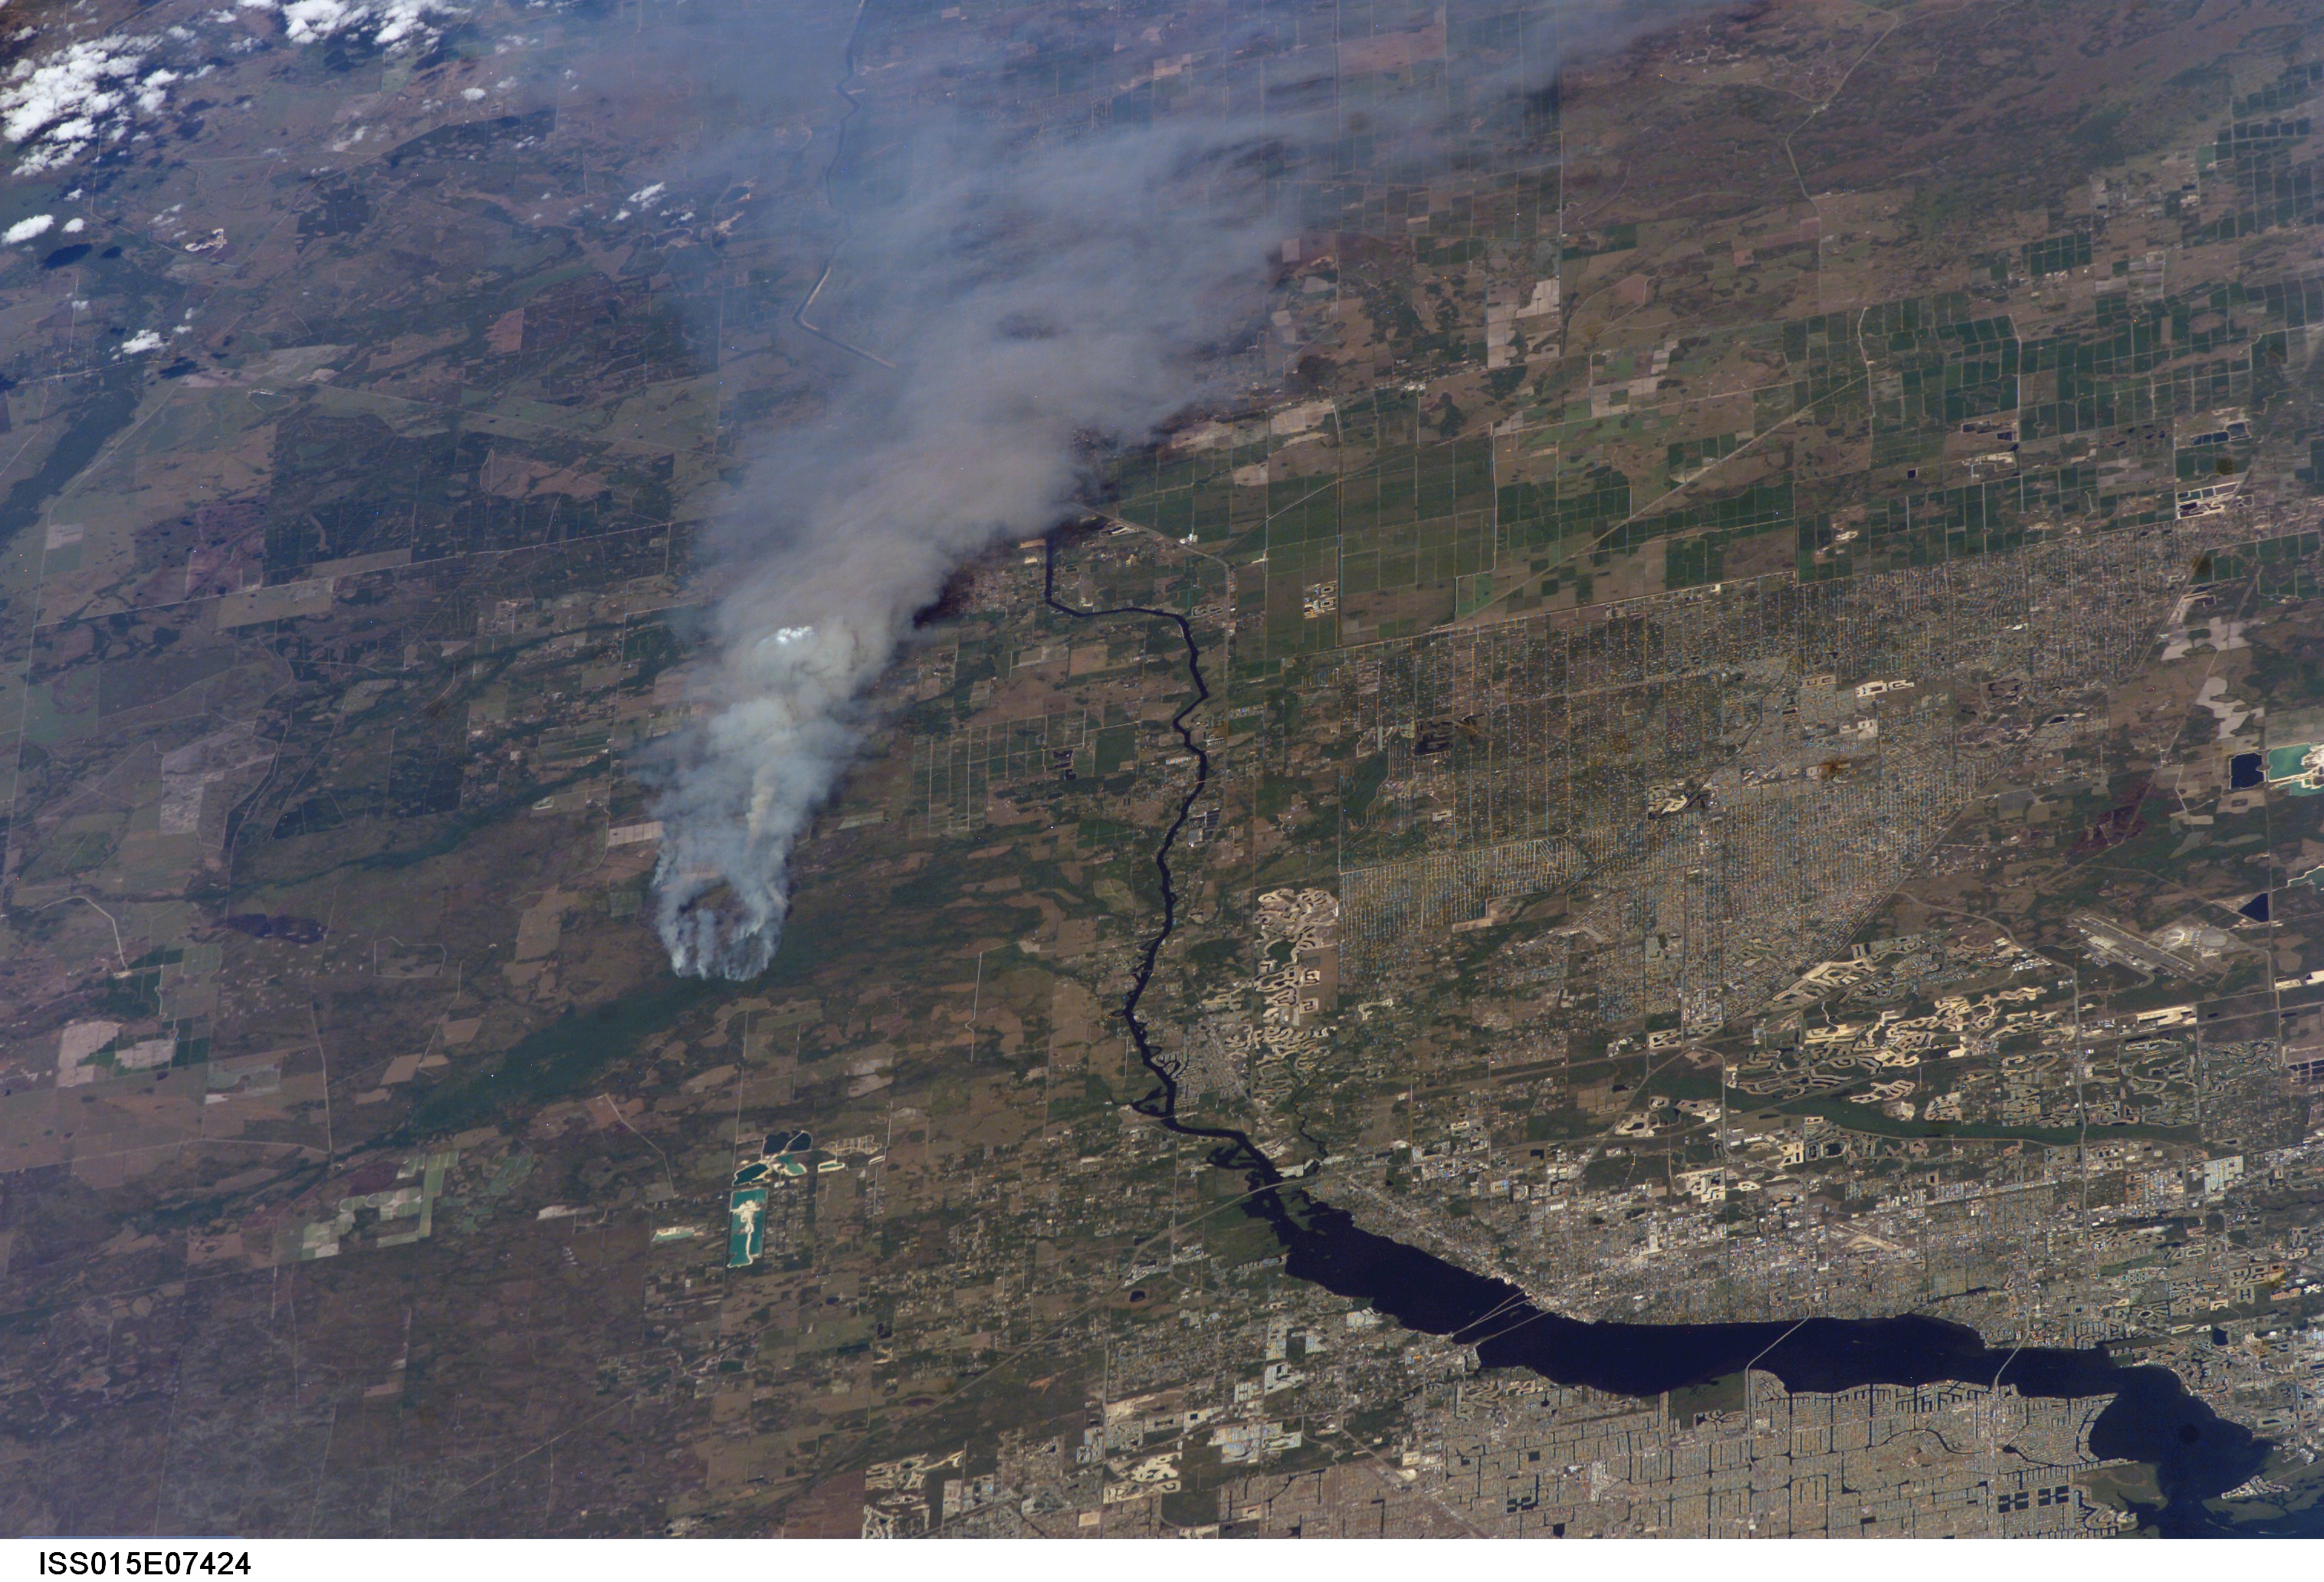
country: USA-FLORIDA
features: CALOOSAHATCHEE R., SMOKE PLUME
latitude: 26.7
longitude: -81.6
